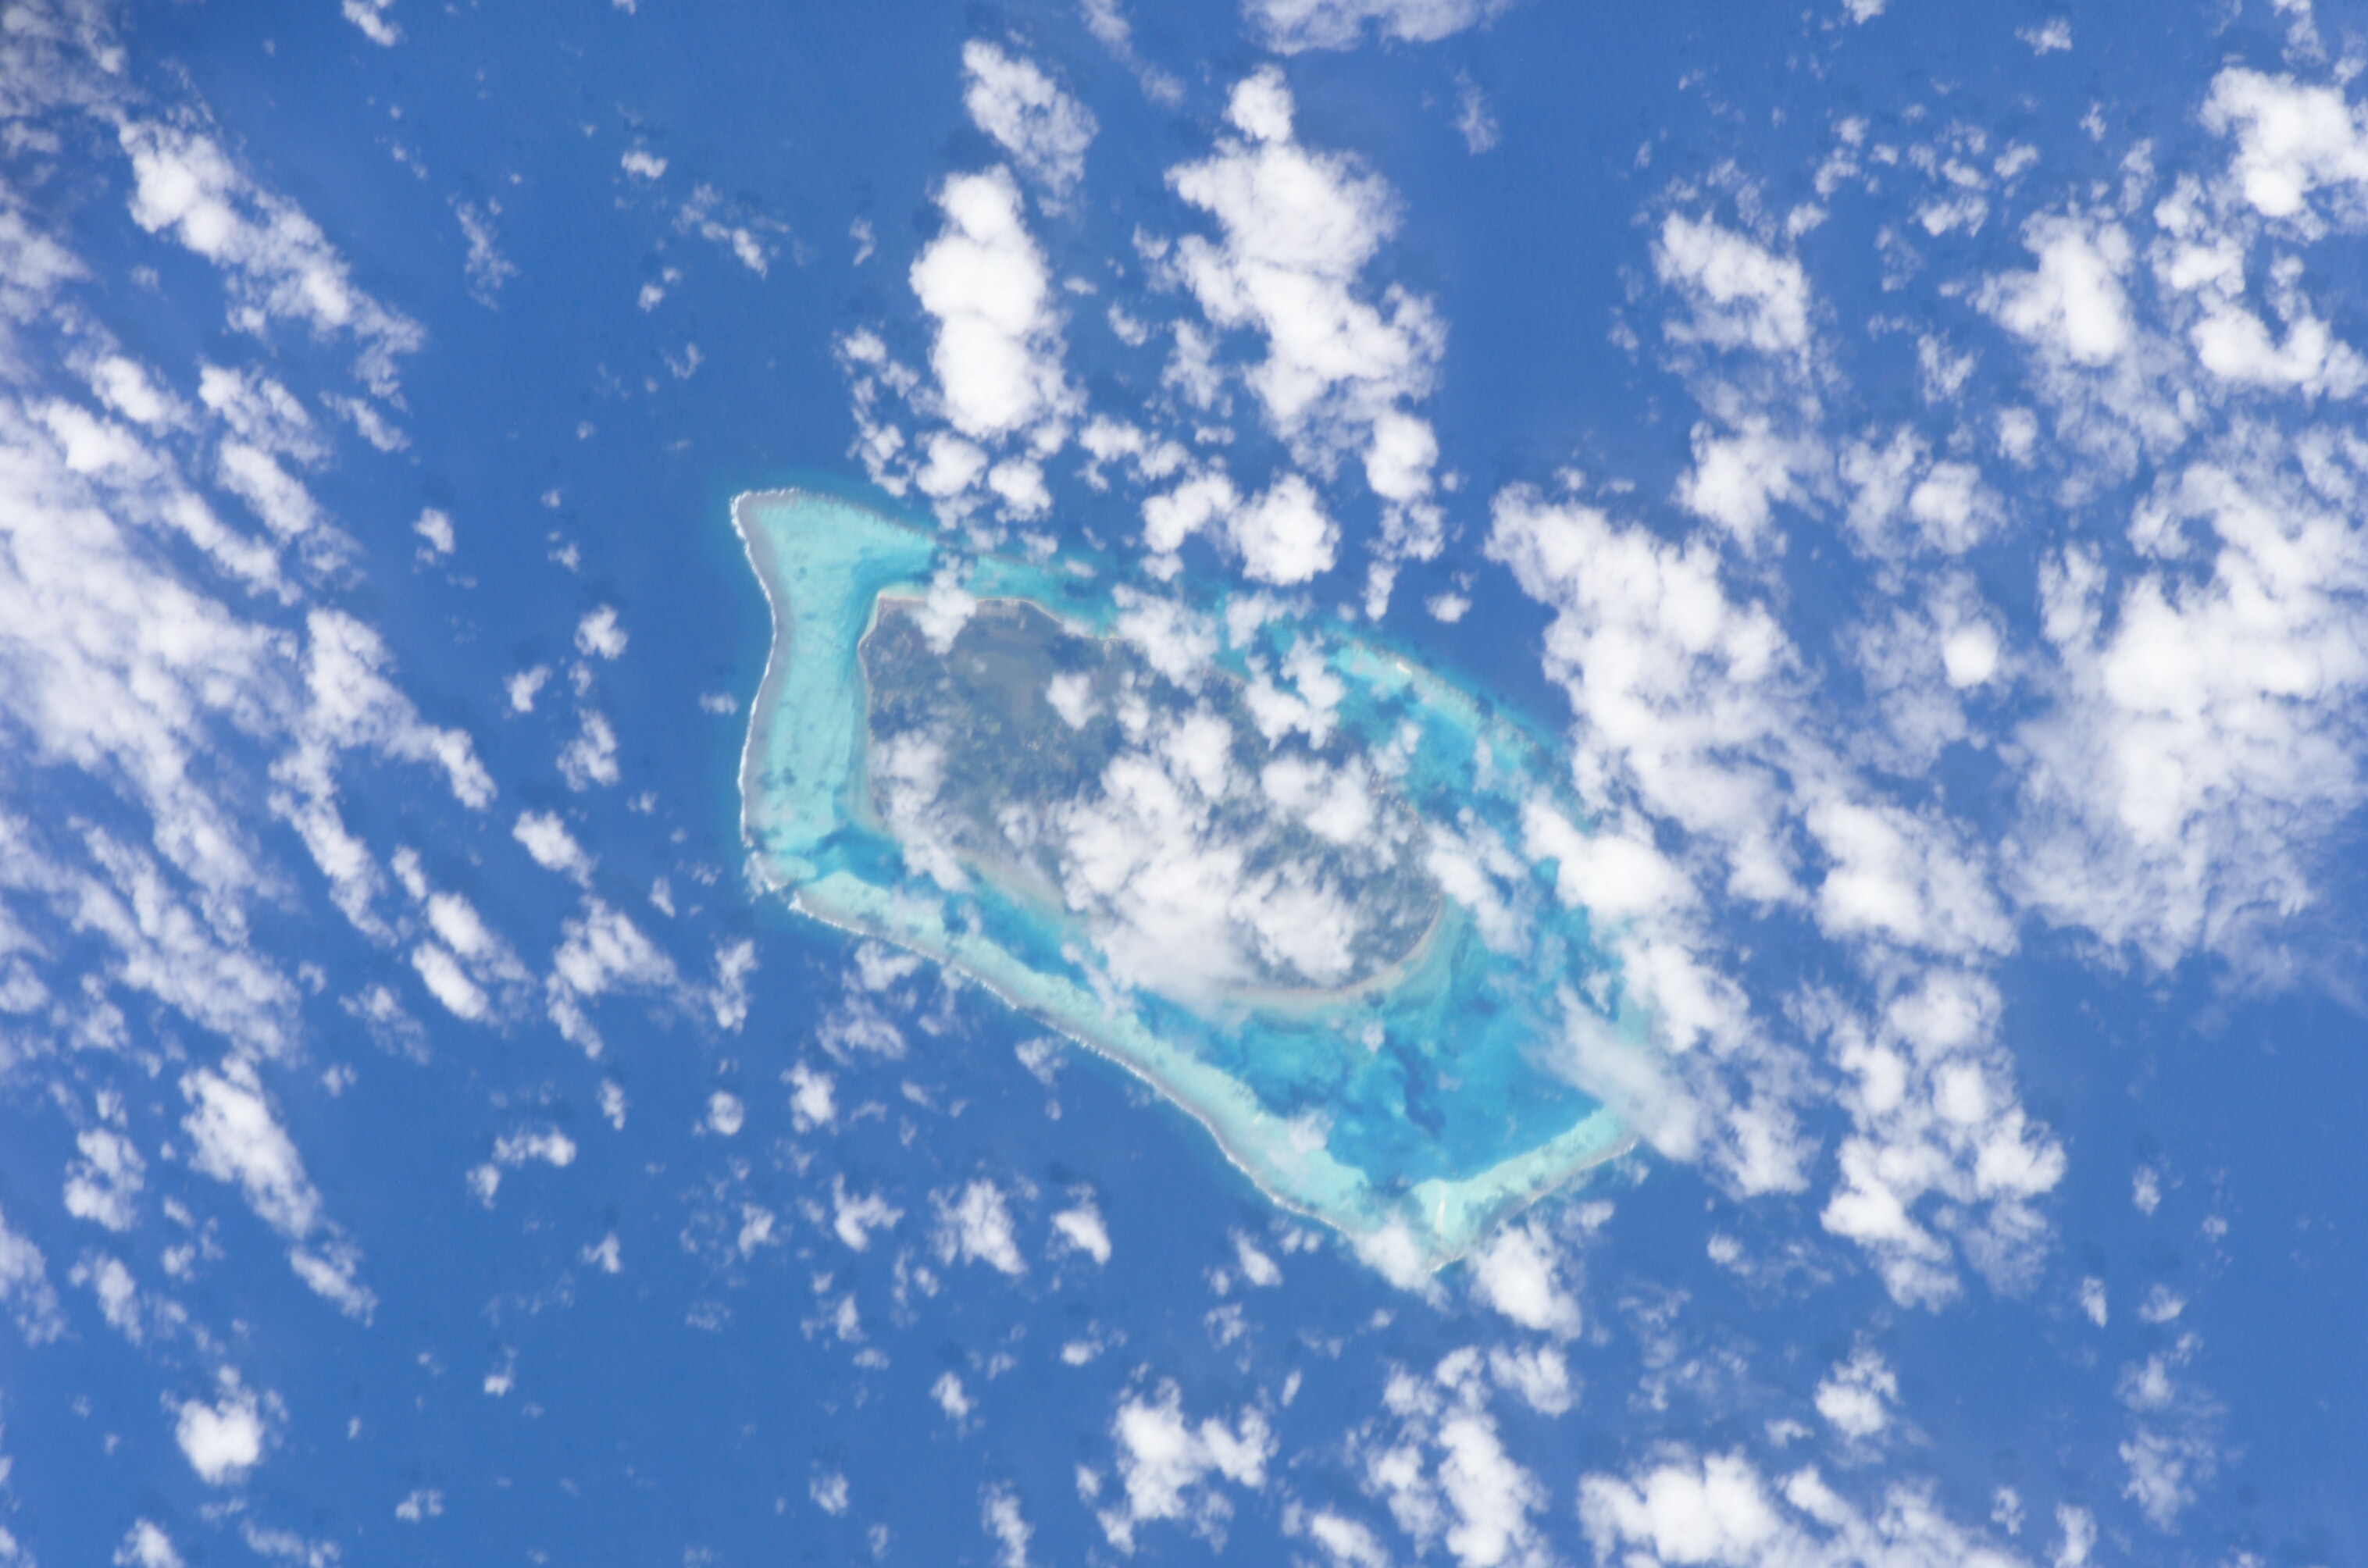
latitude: -23.4
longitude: -149.4
